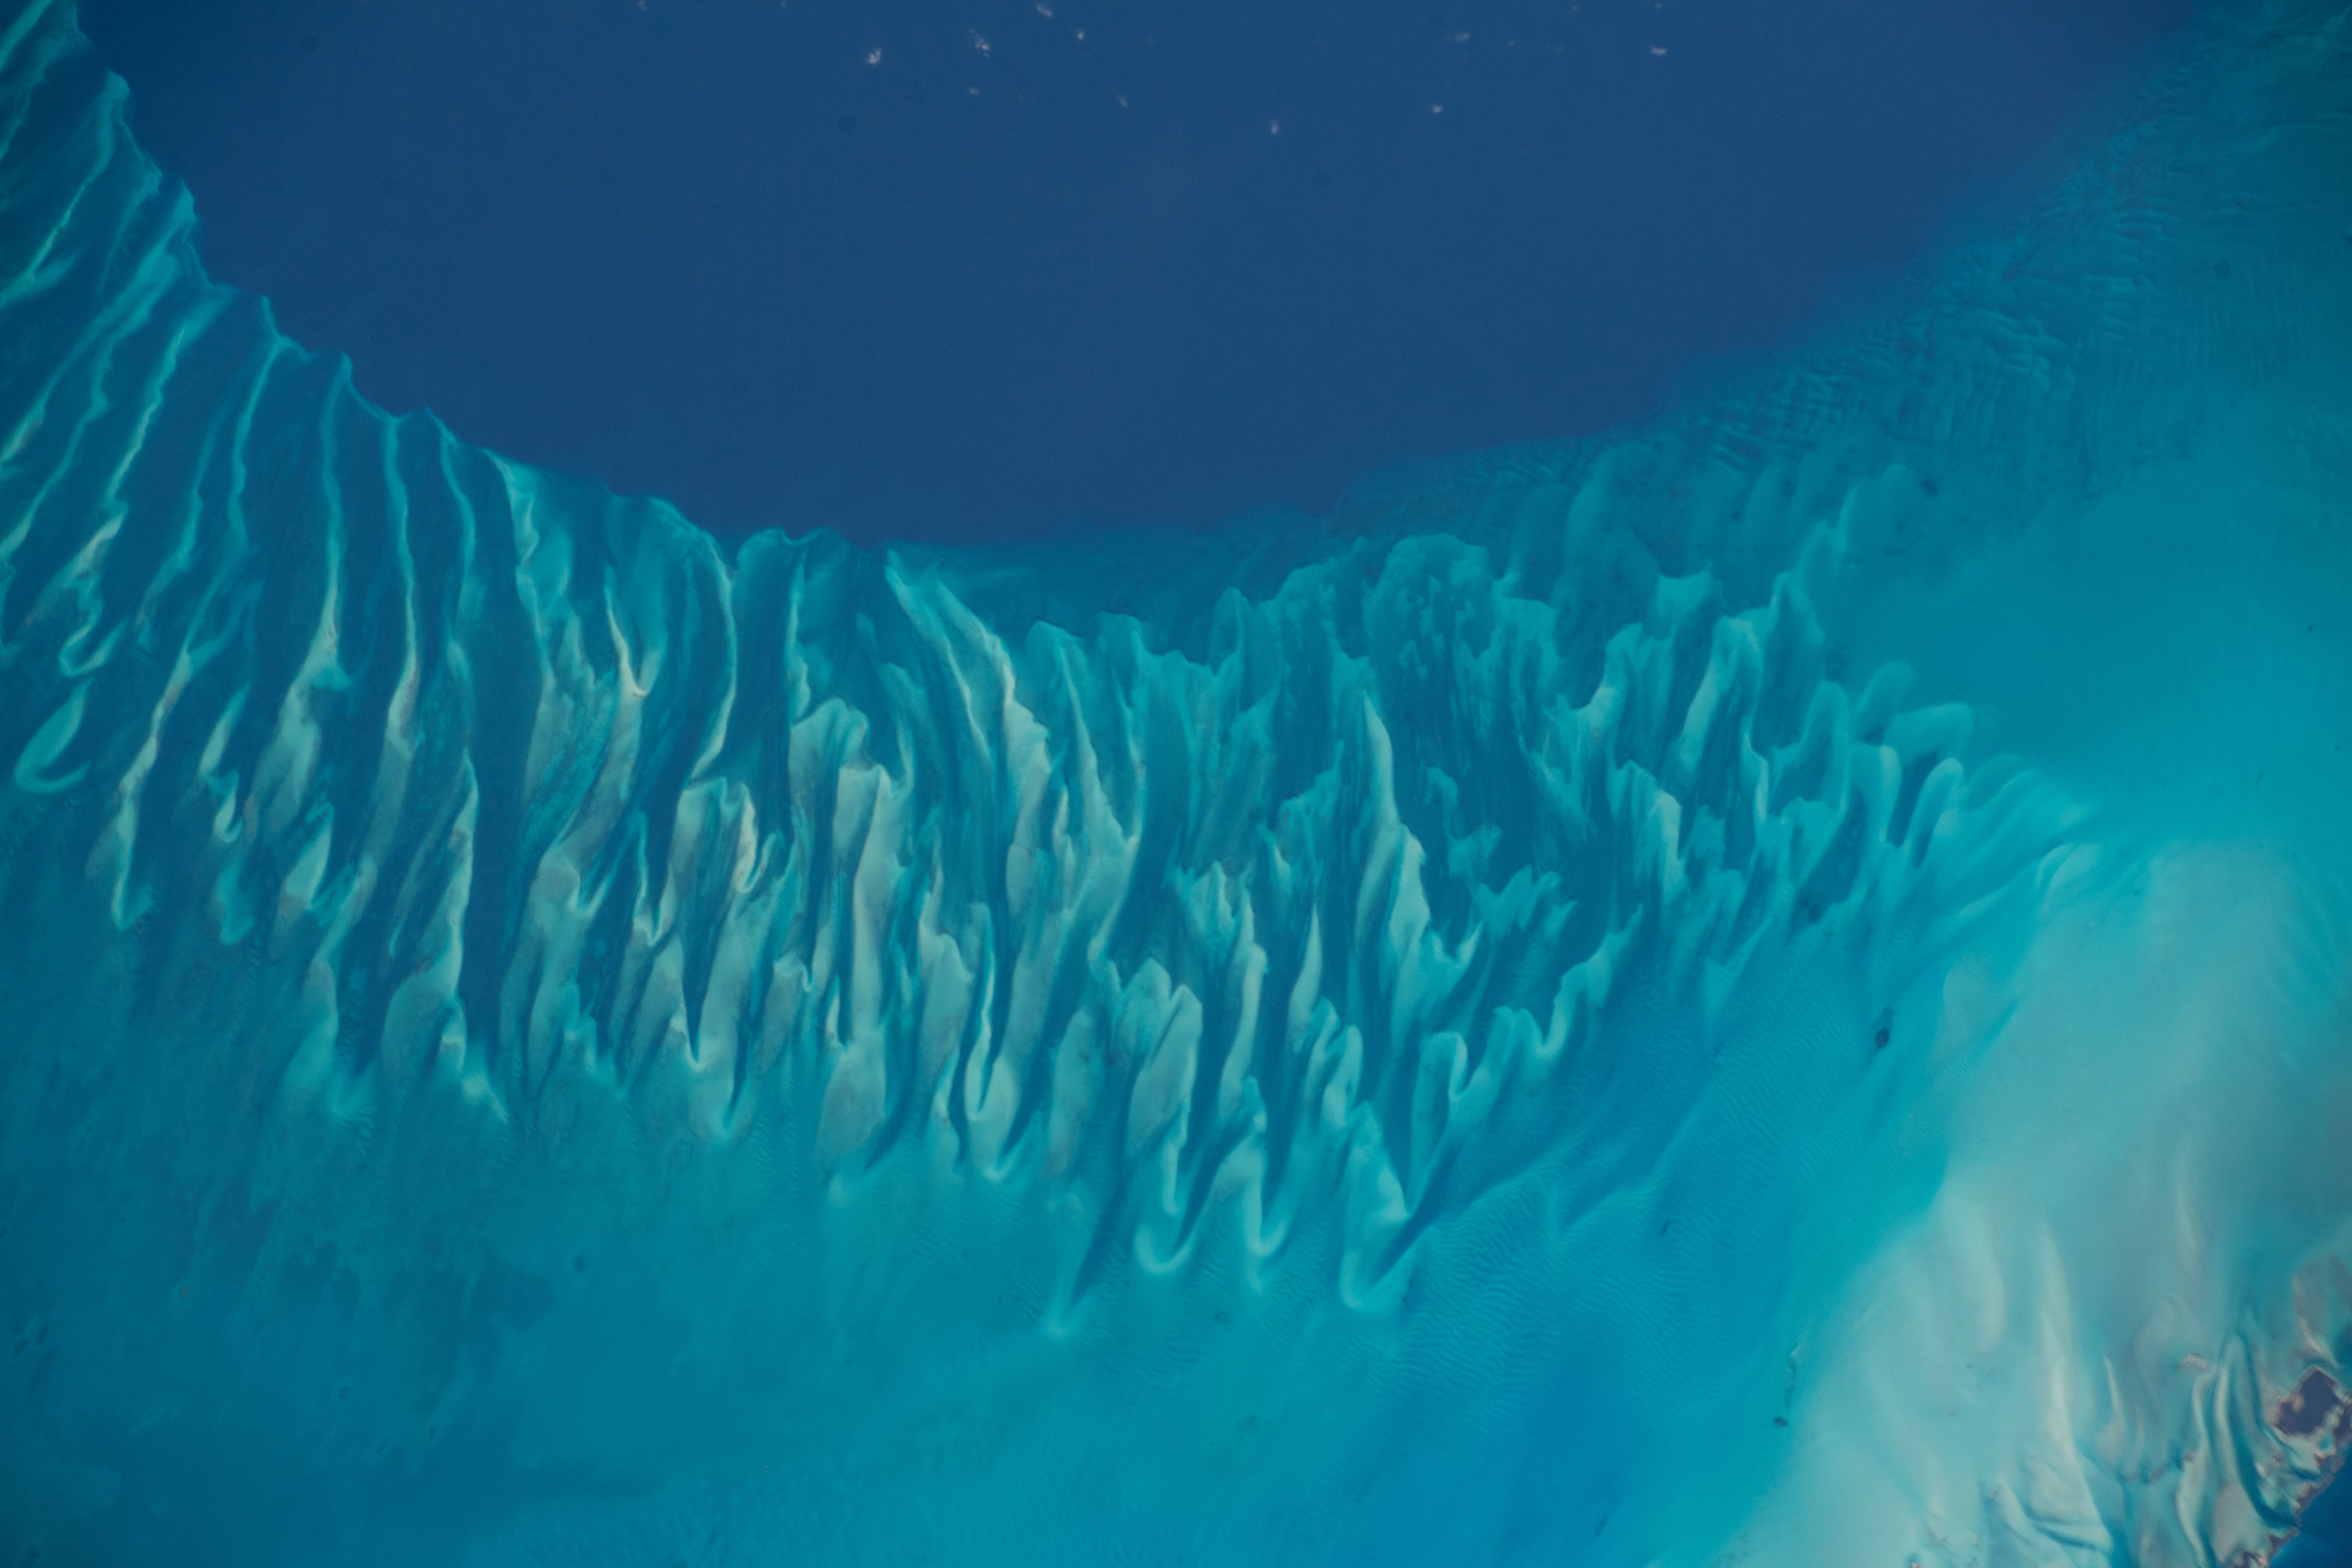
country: BAHAMAS
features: TONGUE OF THE OCEAN
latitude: 23.6
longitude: -76.4
